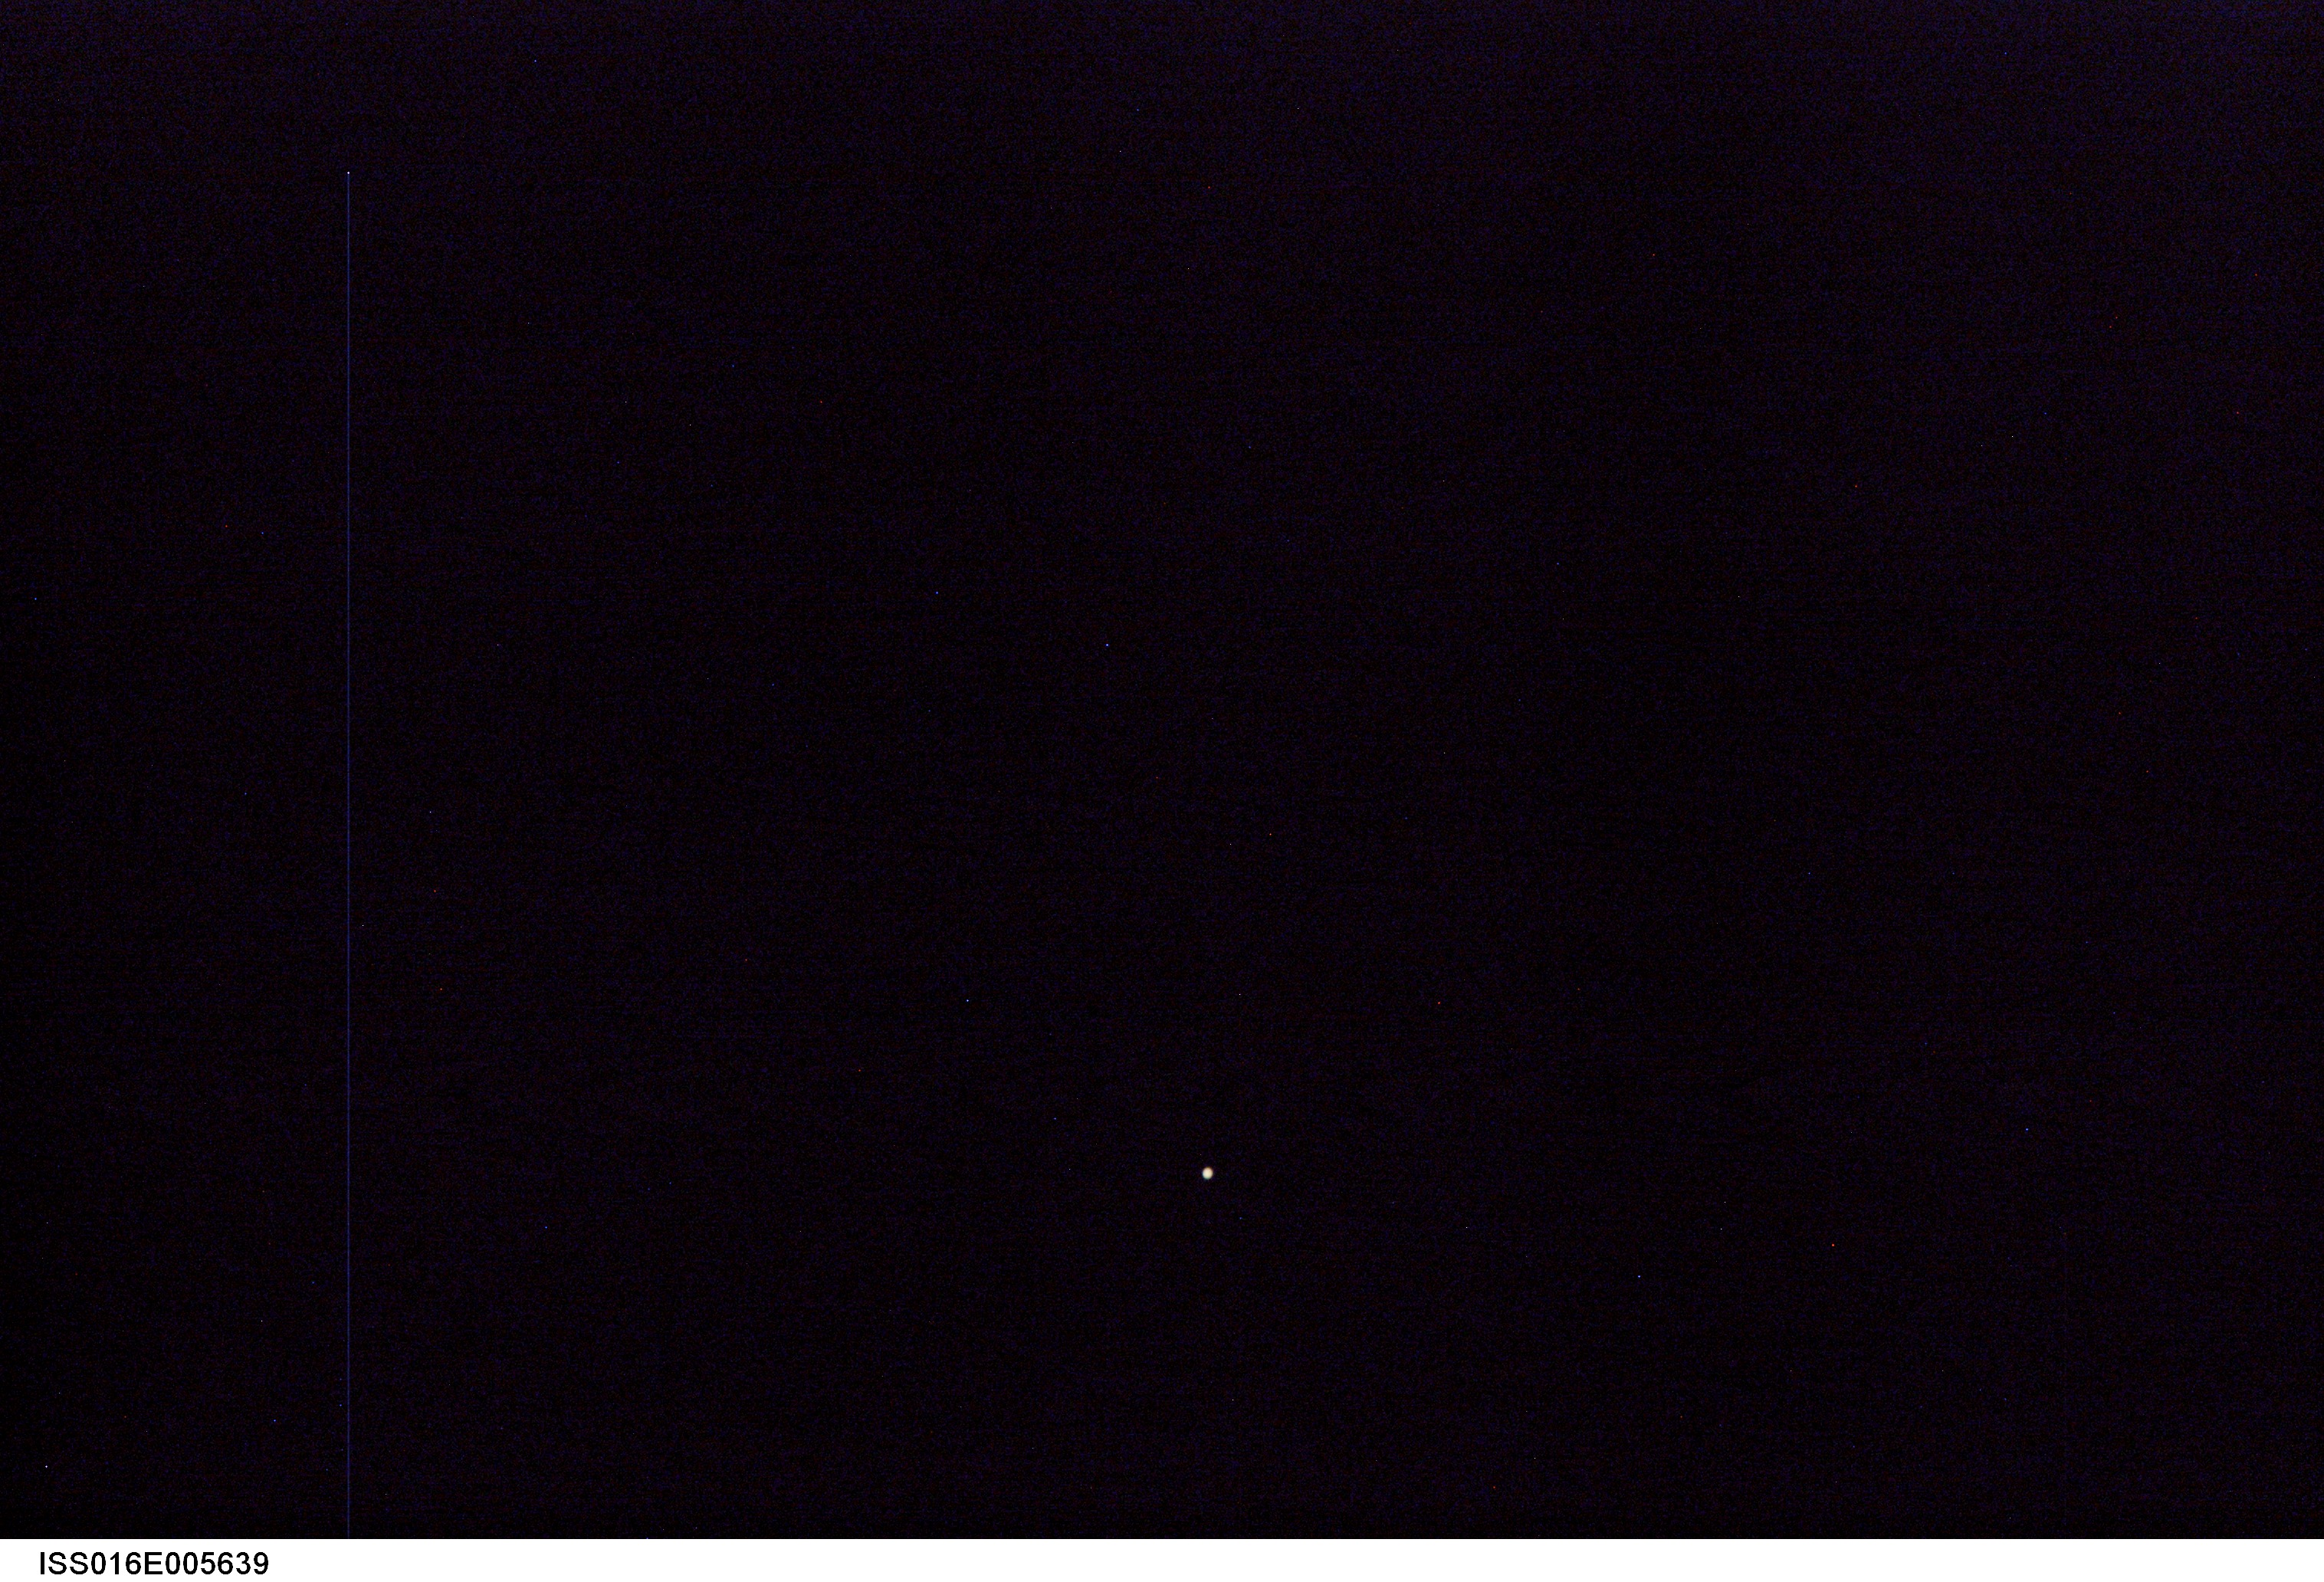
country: AFRICA
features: ASTRONOMICAL OBJECTS
